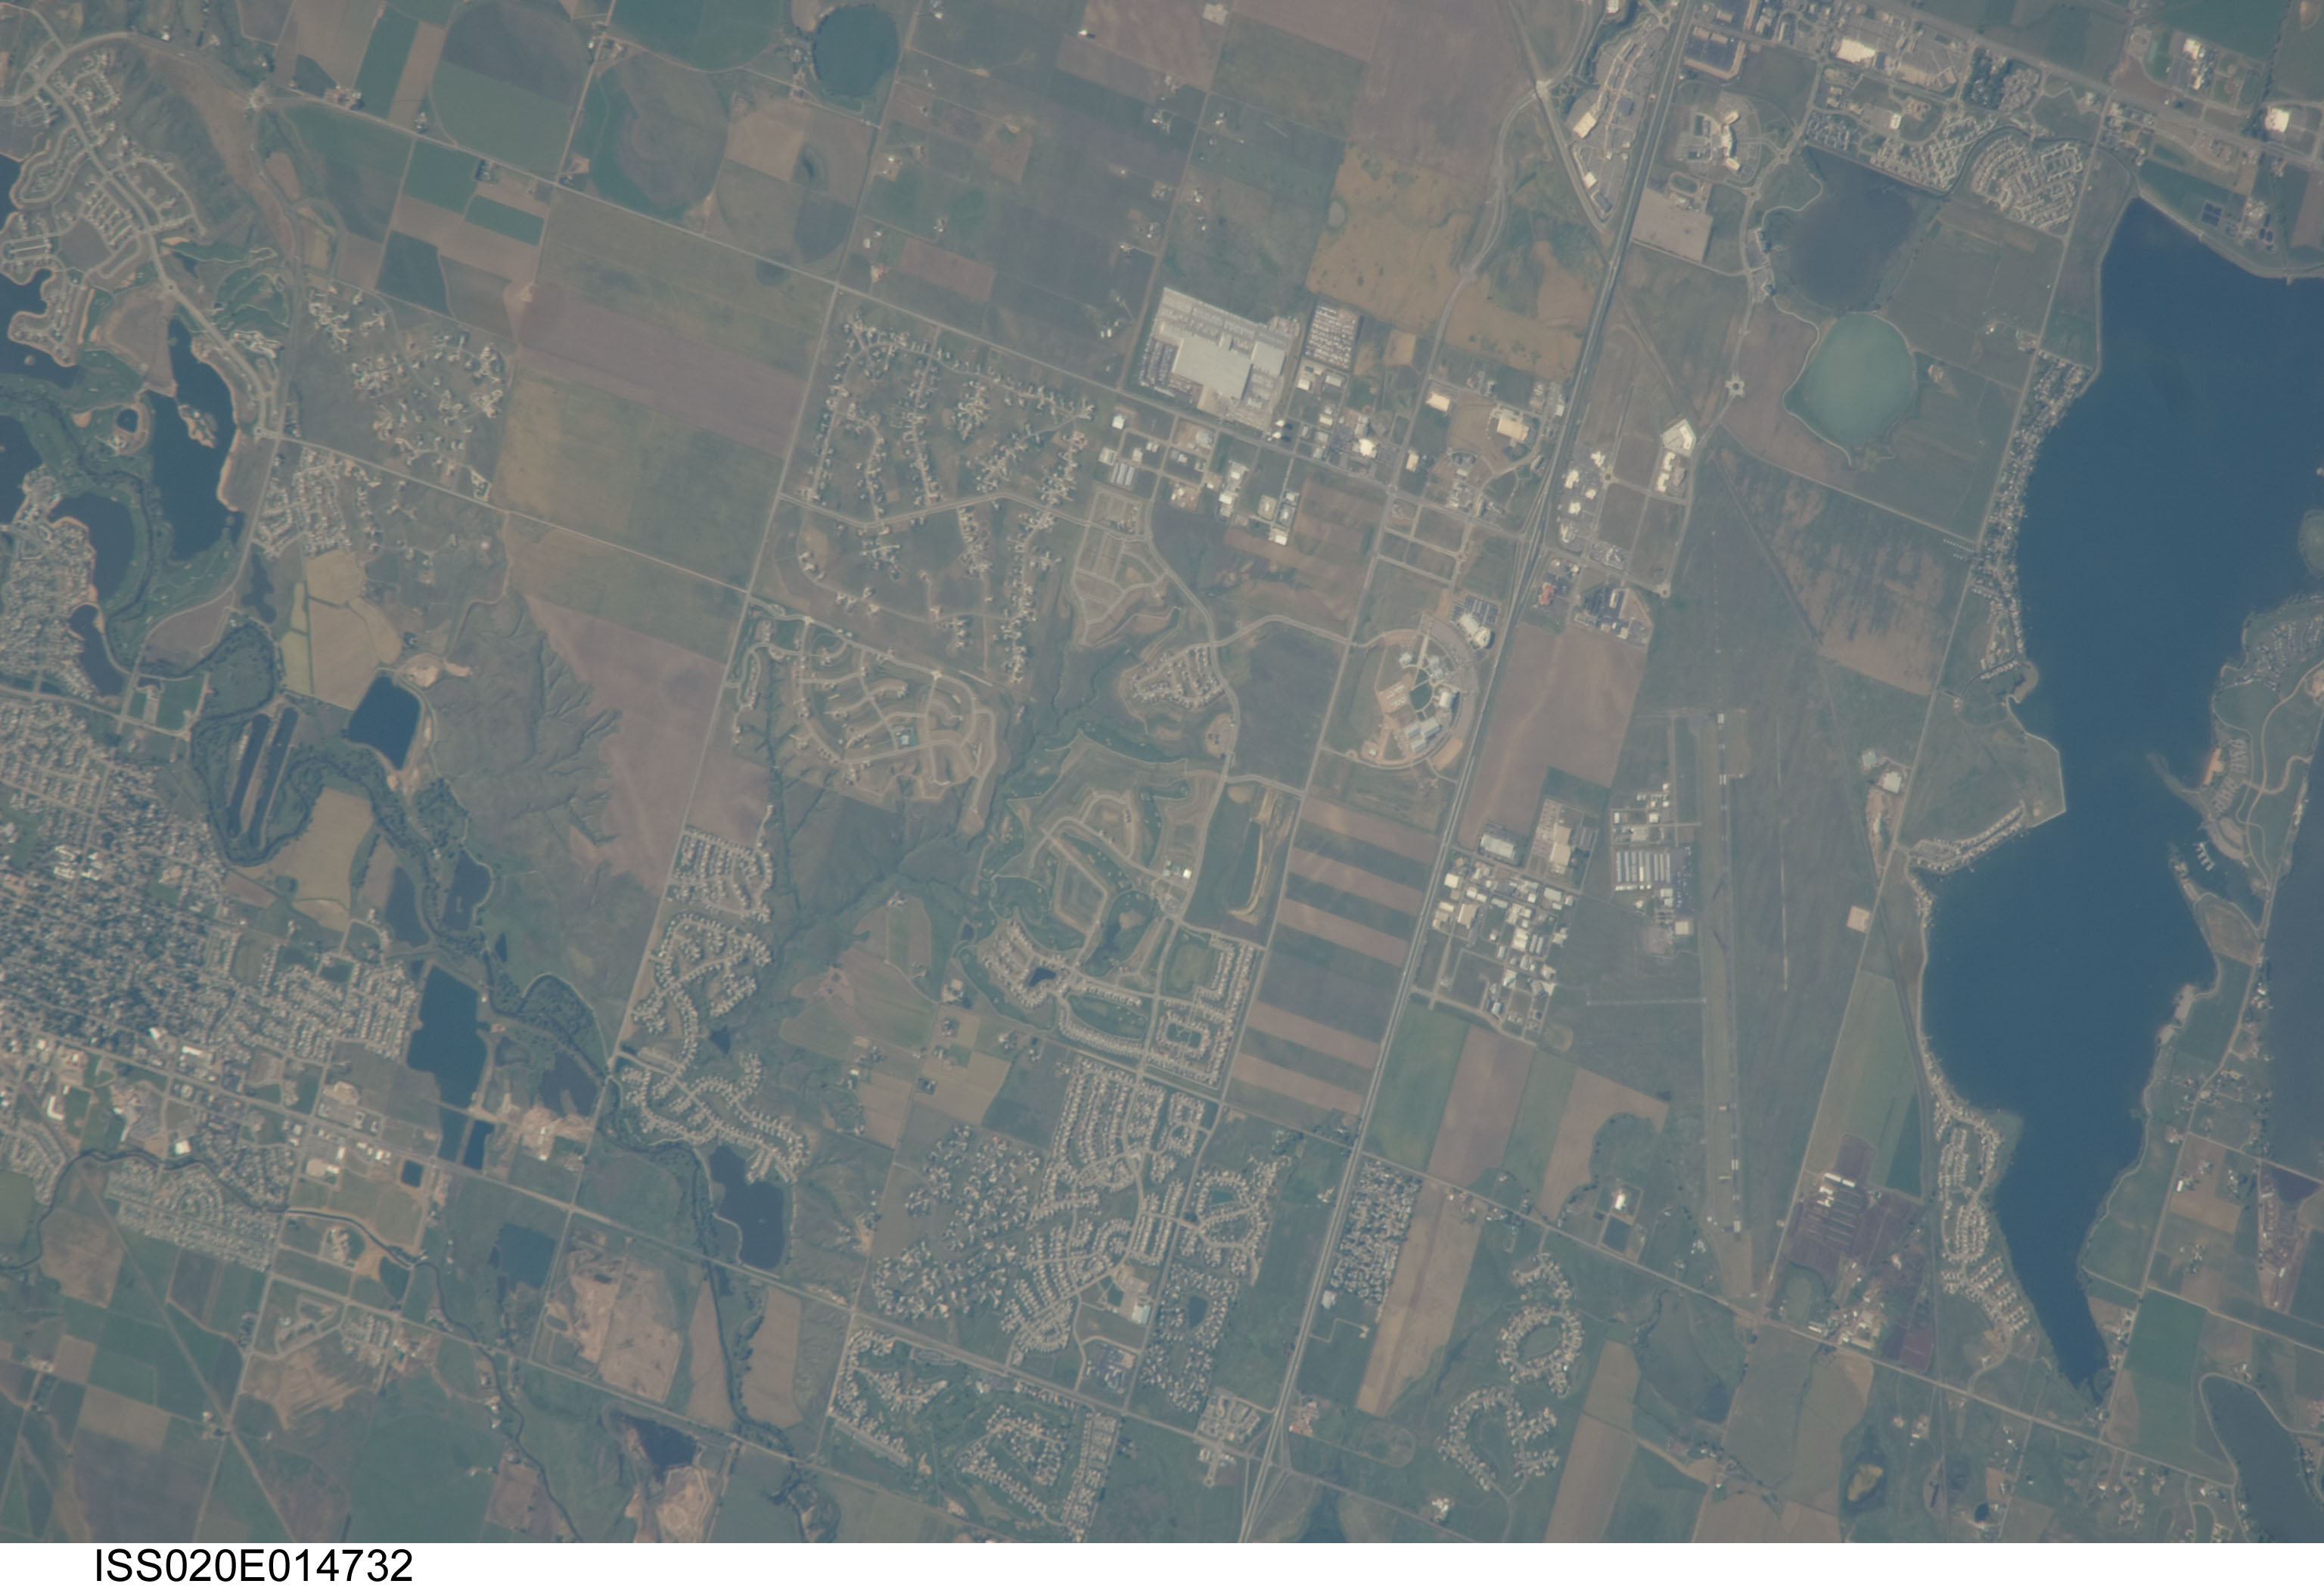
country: USA-COLORADO
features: BOYD L., AIRPORT, AGR., CACHE LA POUDRE R., WINDSOR
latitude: 40.5
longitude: -105.0
